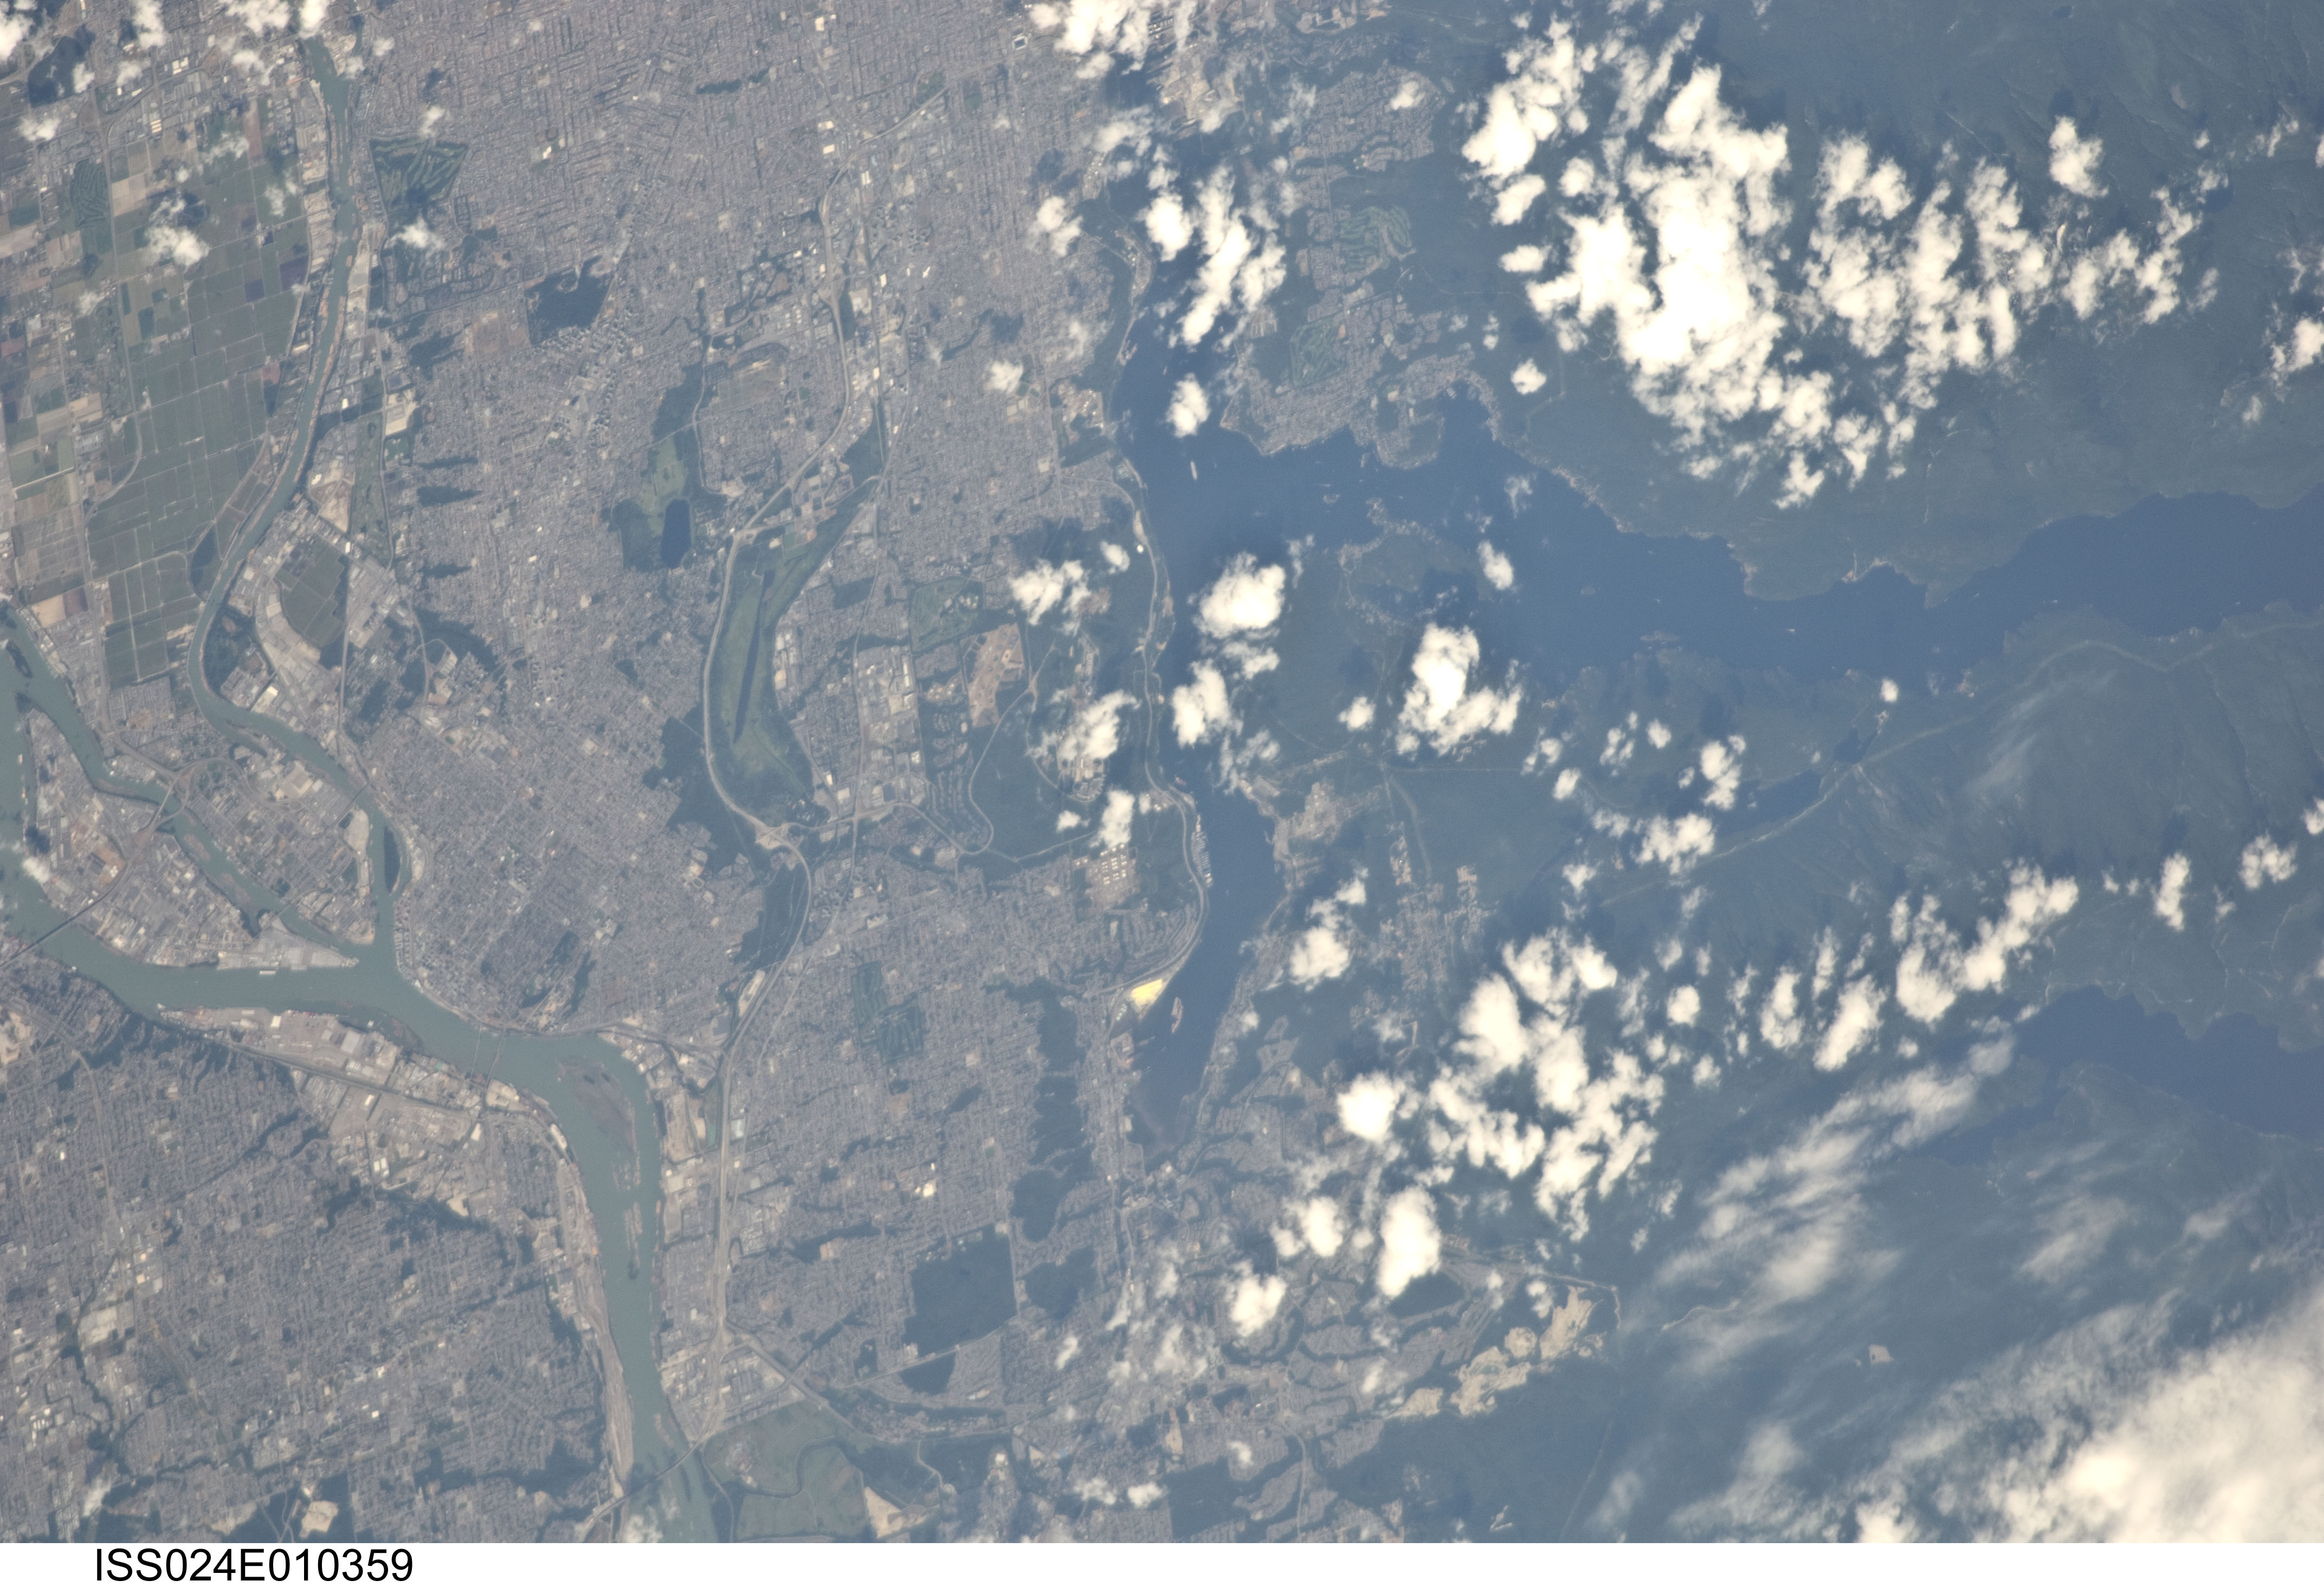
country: CANADA-BC
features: VANCOUVER, FRASER R., INDIAN ARM
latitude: 49.3
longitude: -122.9
